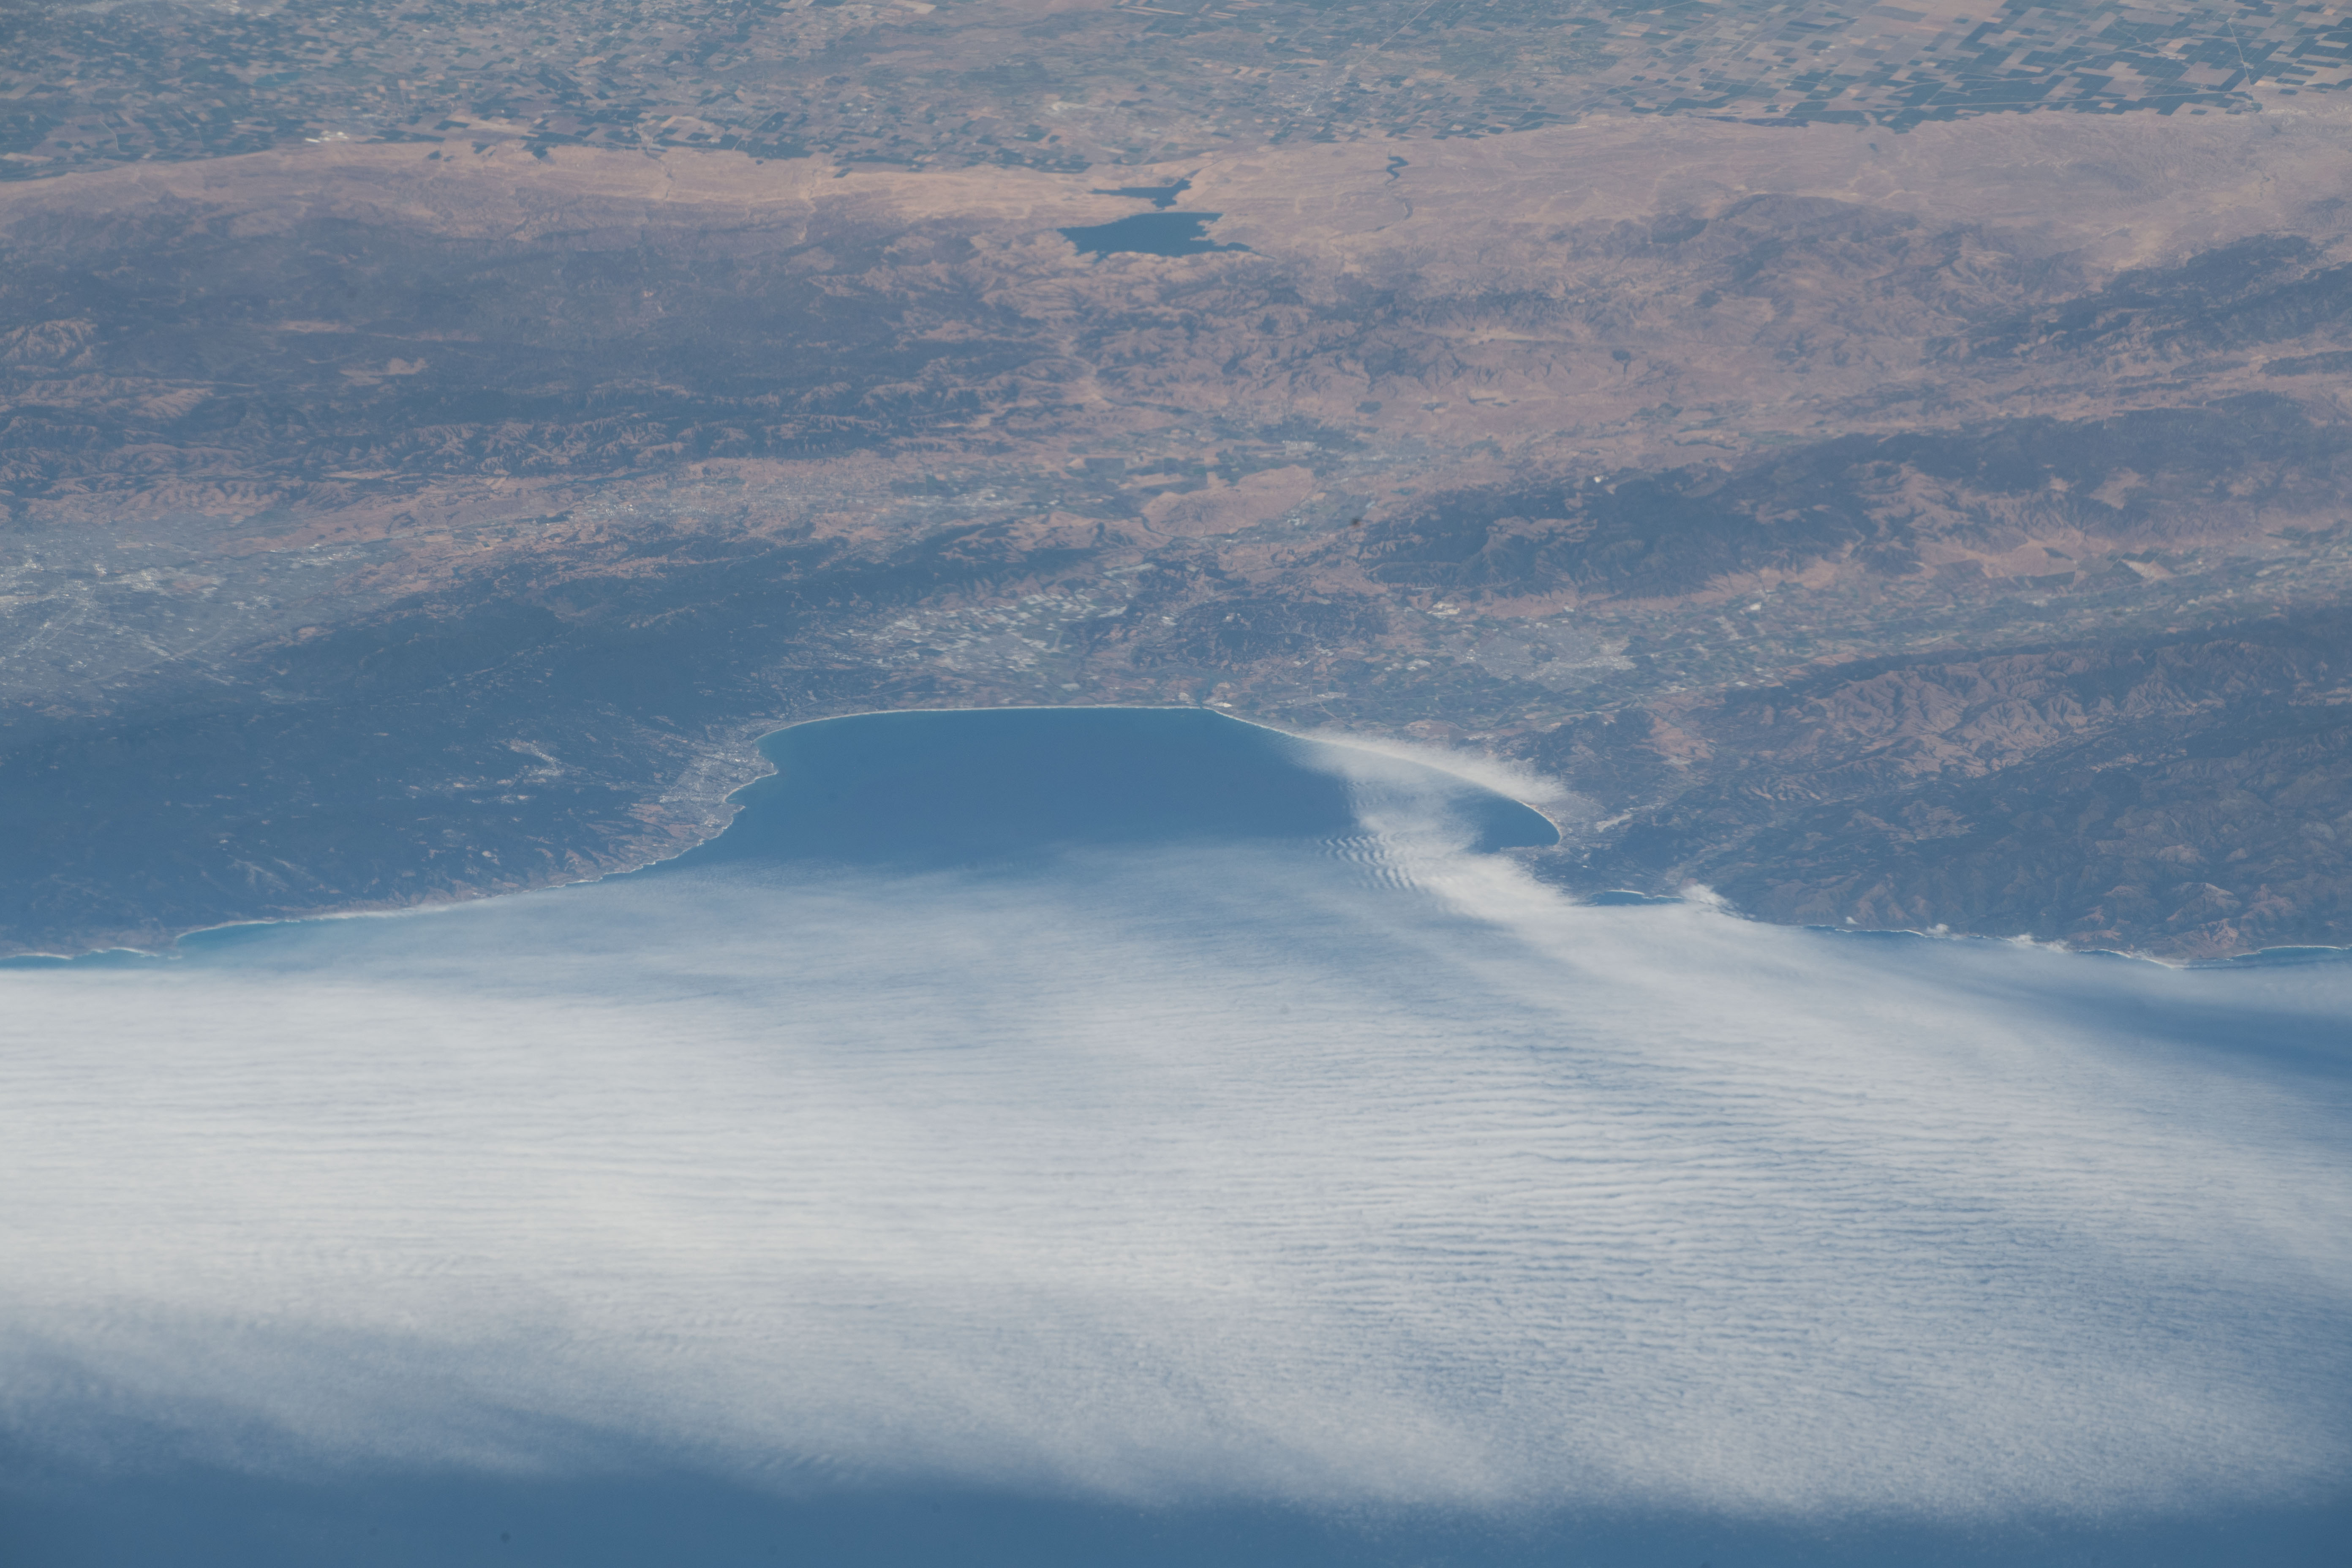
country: USA-CALIFORNIA
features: MONTEREY BAY
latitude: 36.9
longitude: -121.8
